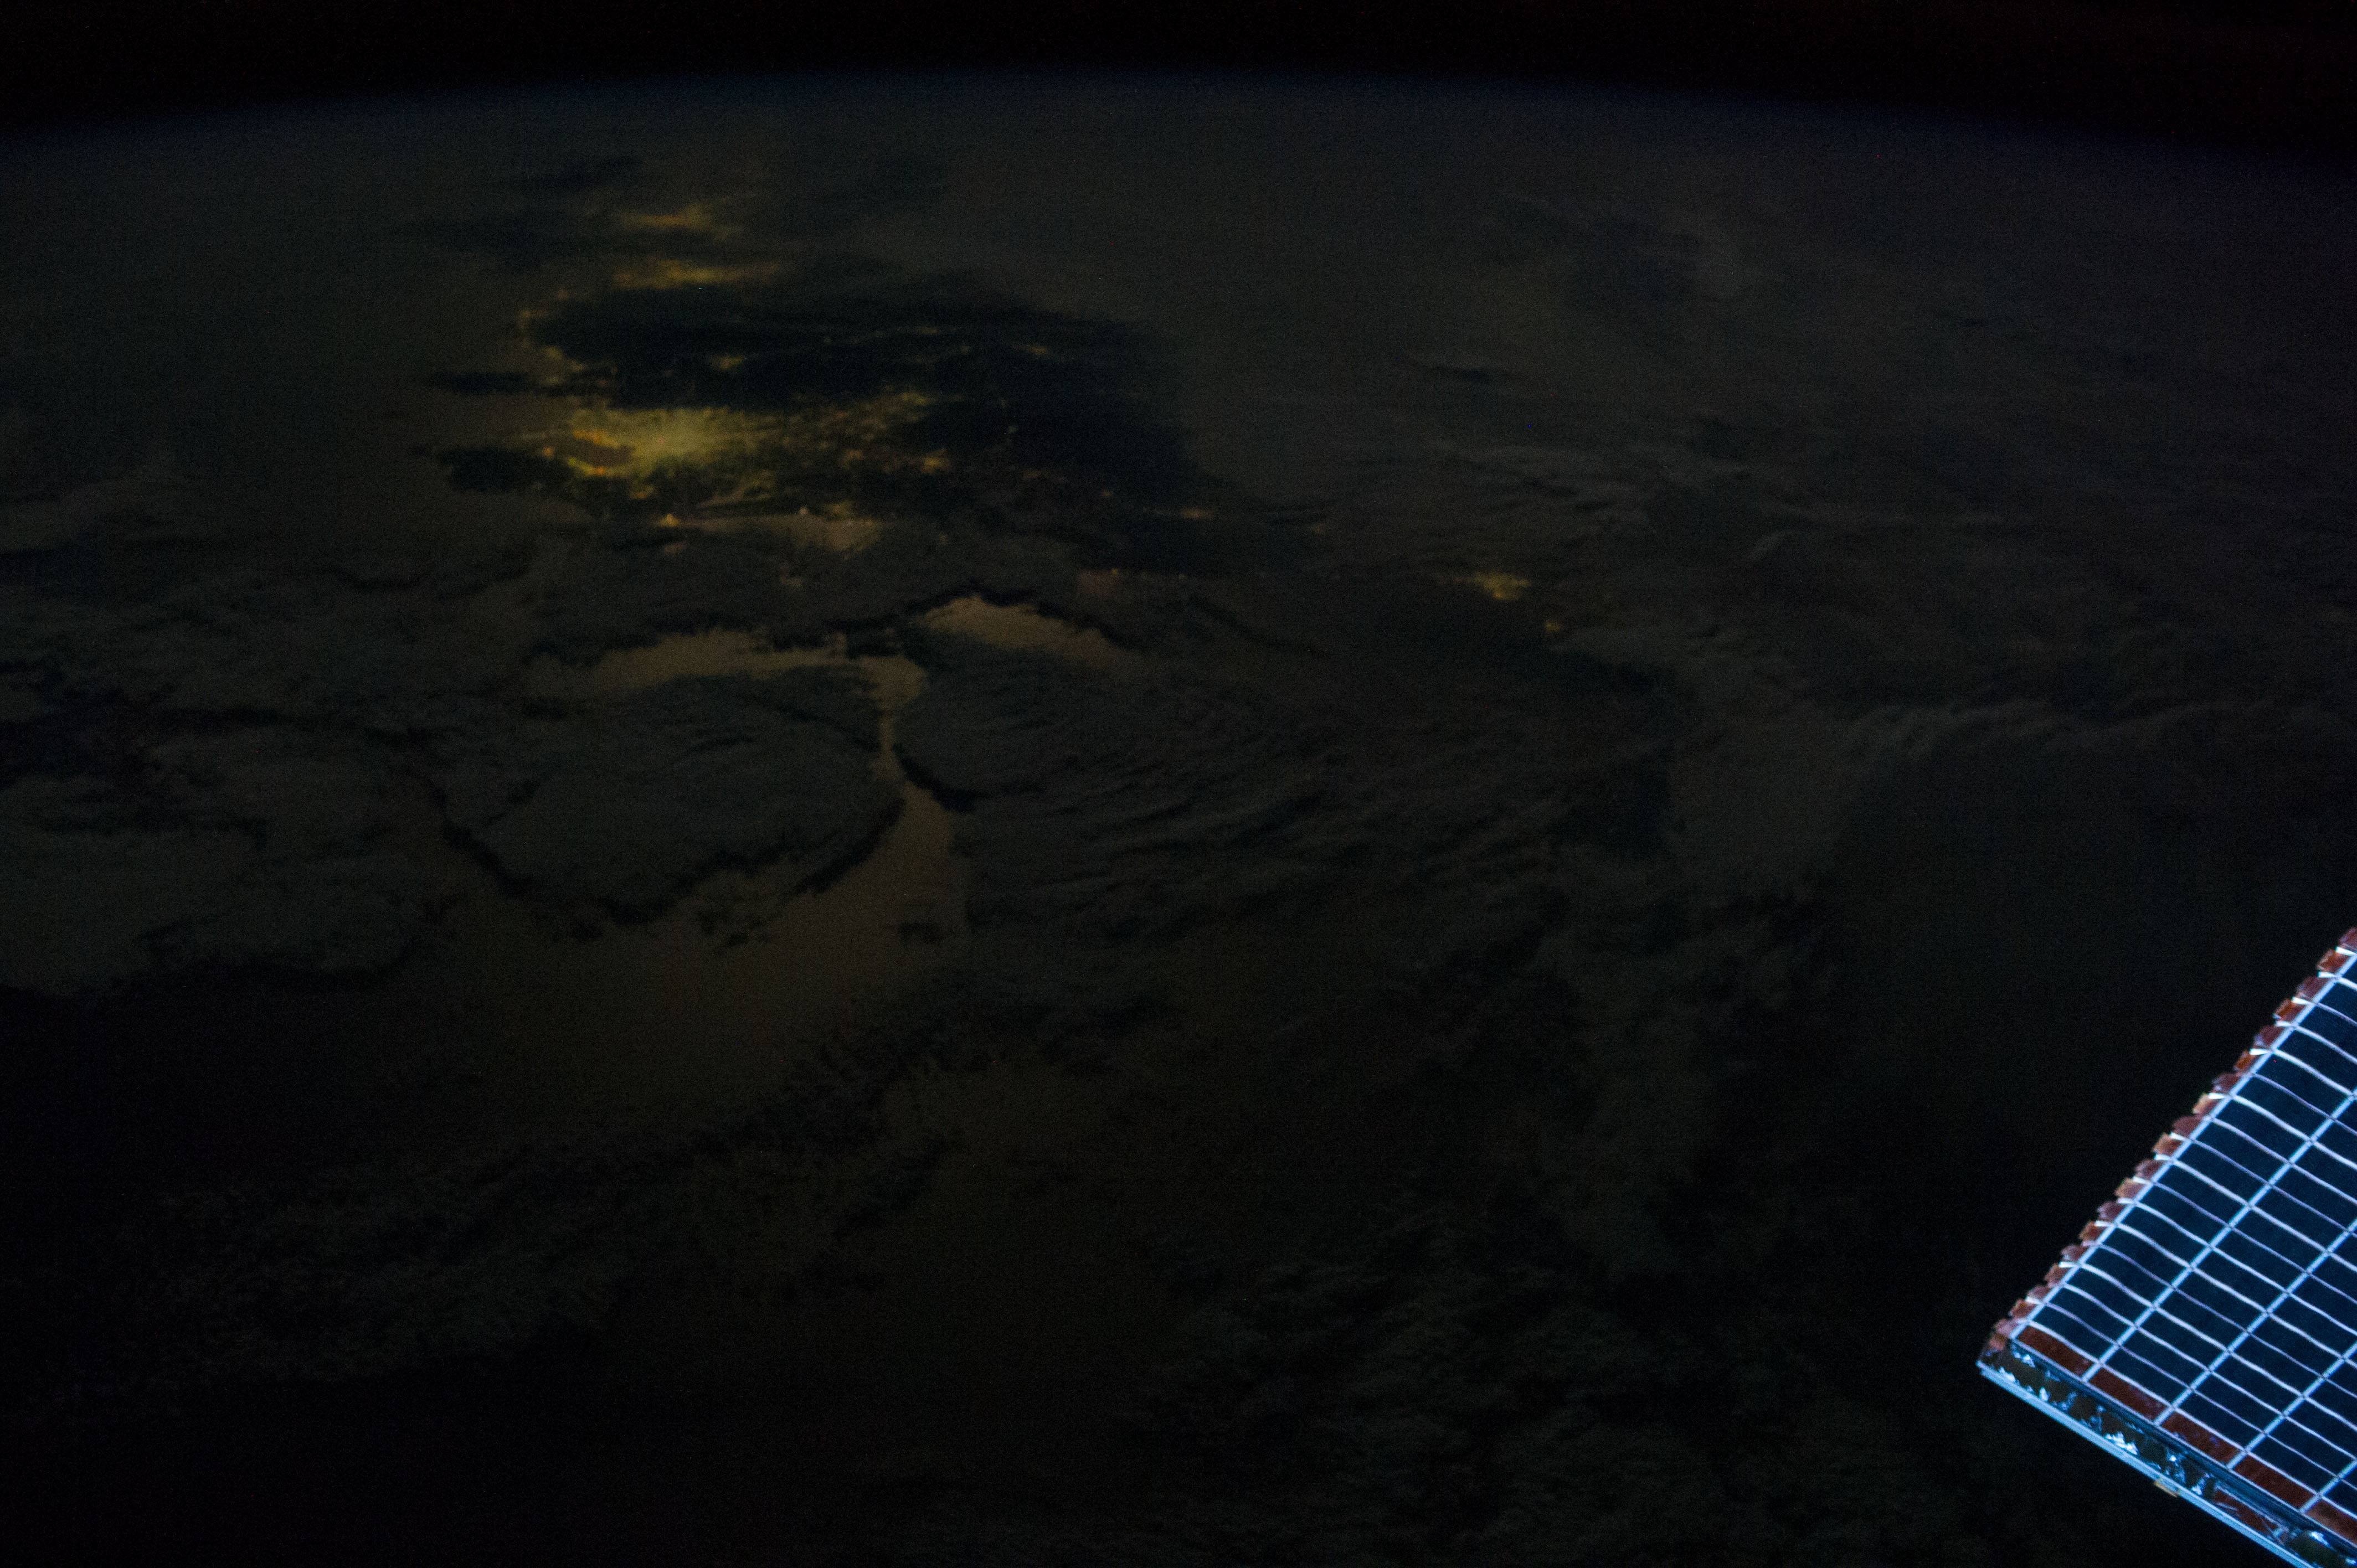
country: JAPAN
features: ATMOSPHERIC LIMB, SEA OF JAPAN, JAPAN
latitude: 41.5
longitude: 140.7
